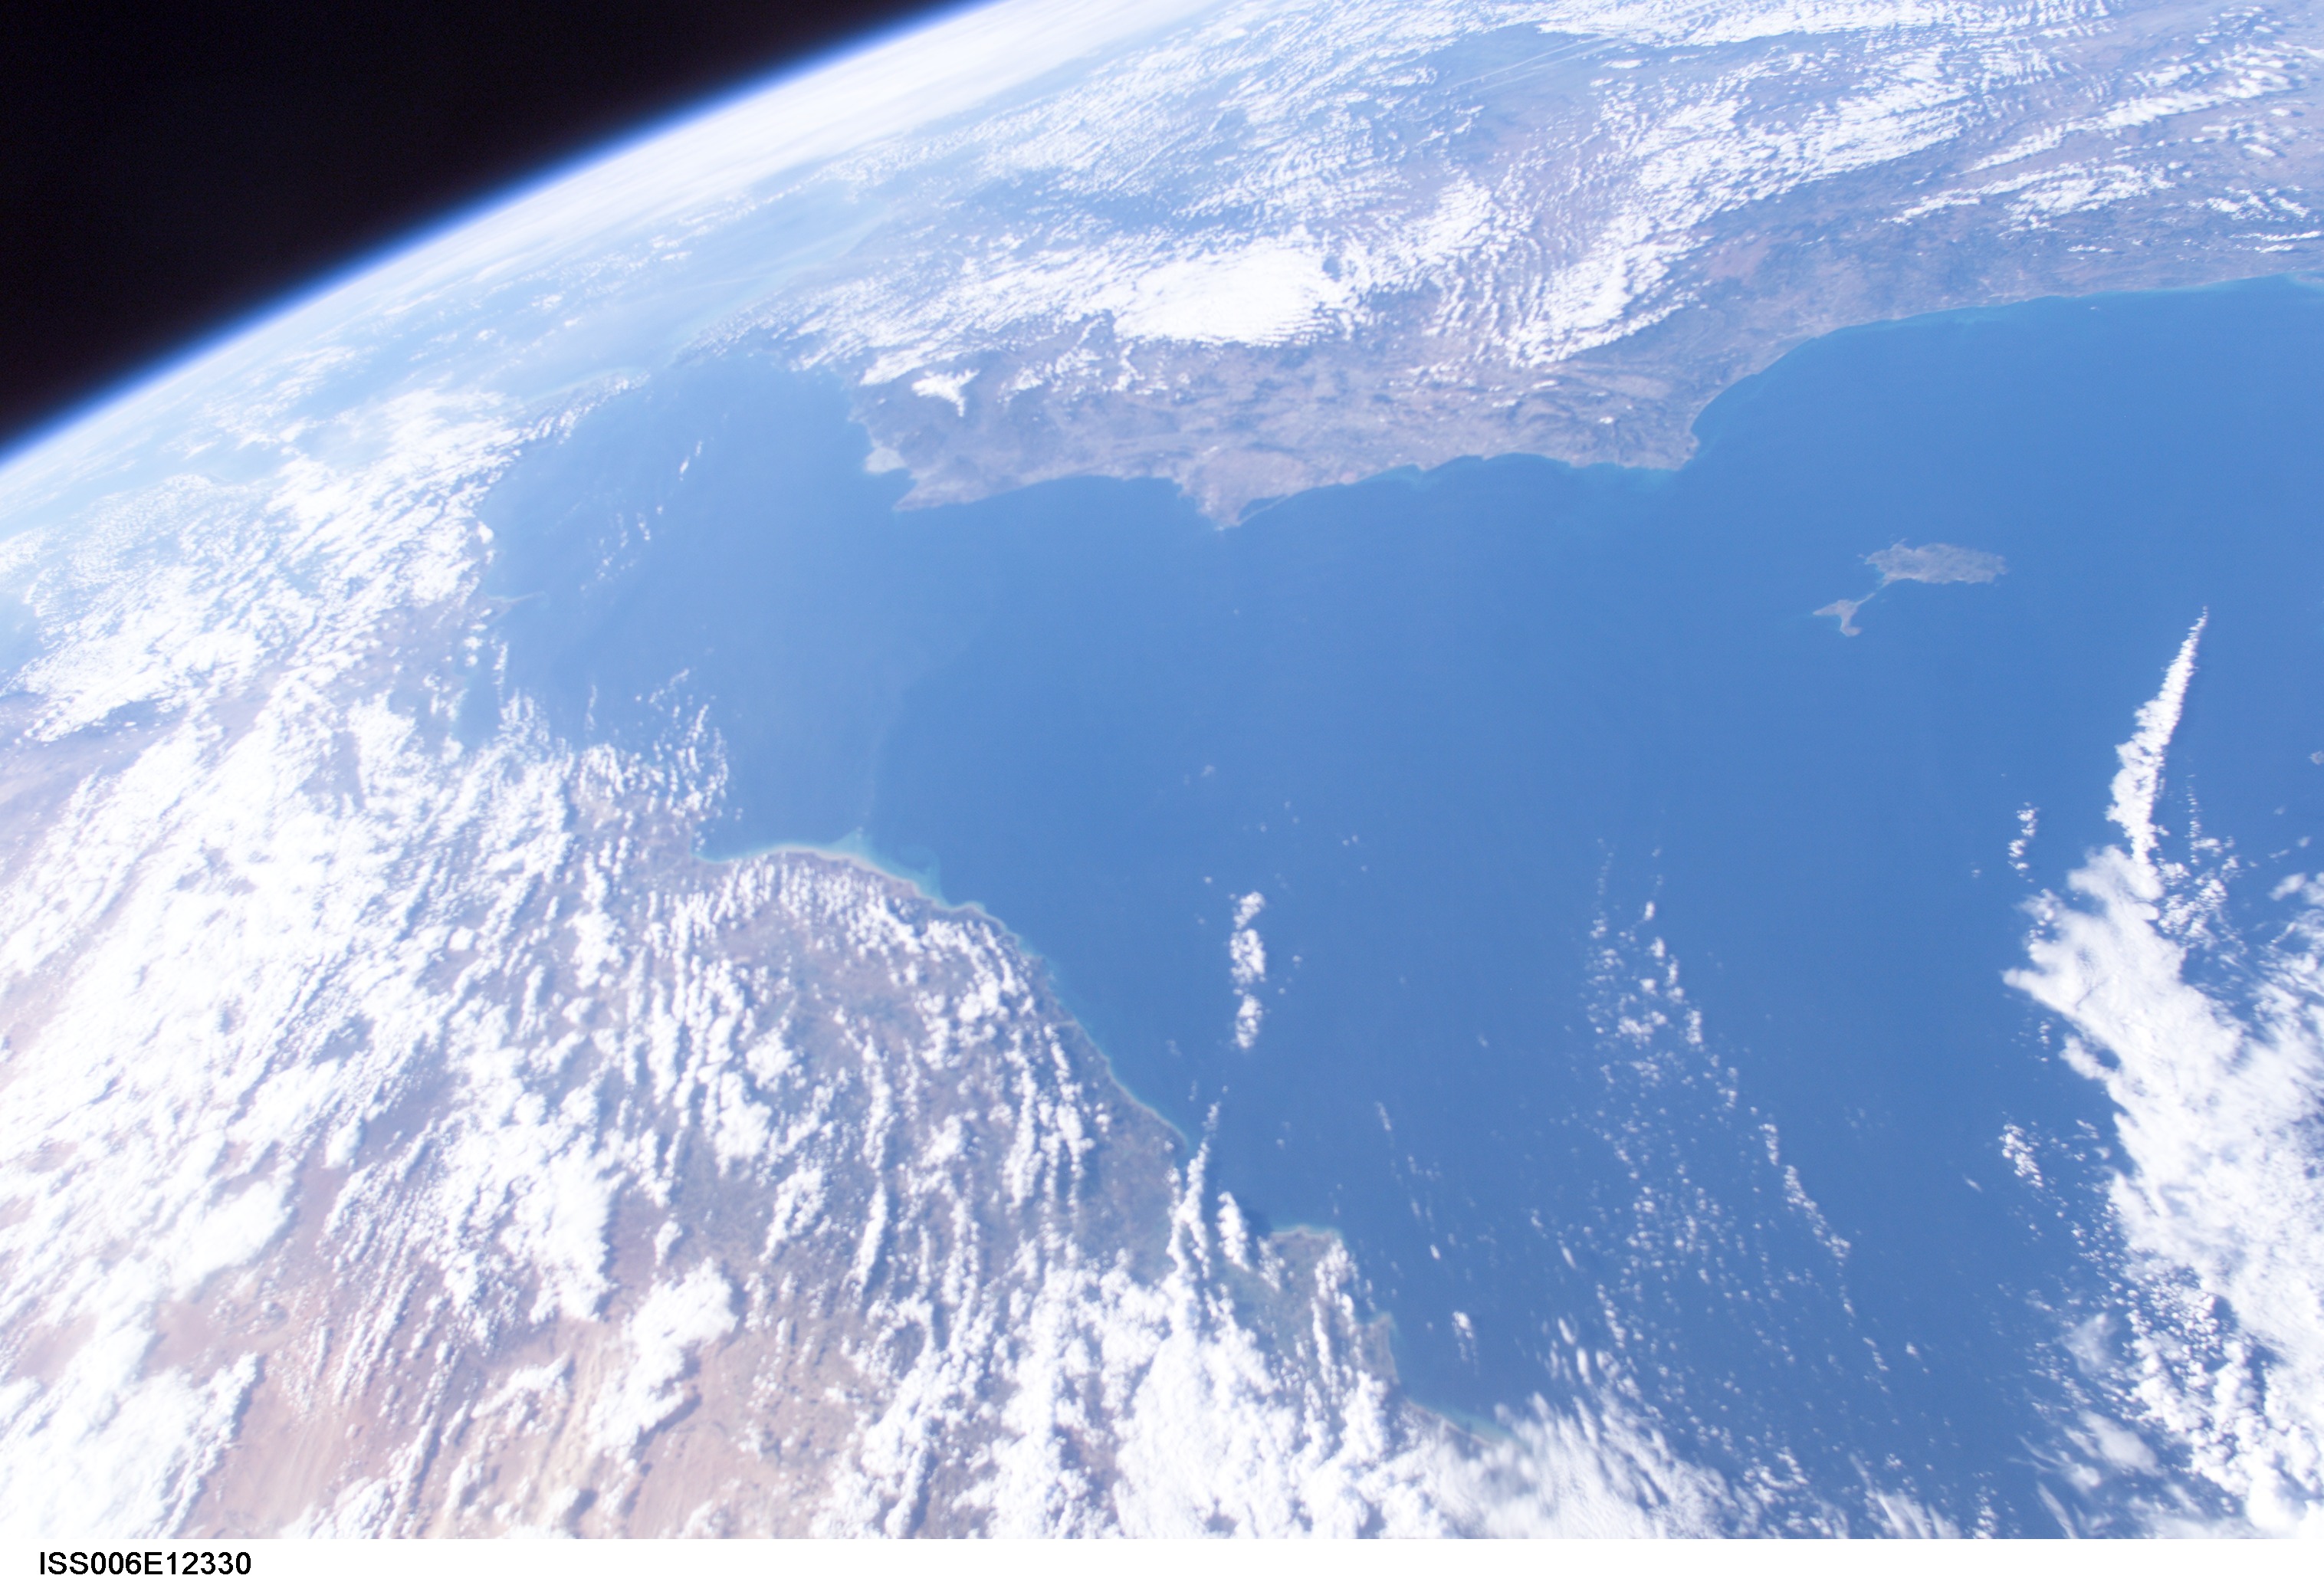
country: MEDITERRANEAN SEA
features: PAN-SPANISH & ALGERIAN COASTS, IBIZA
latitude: 37.5
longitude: 1.0
